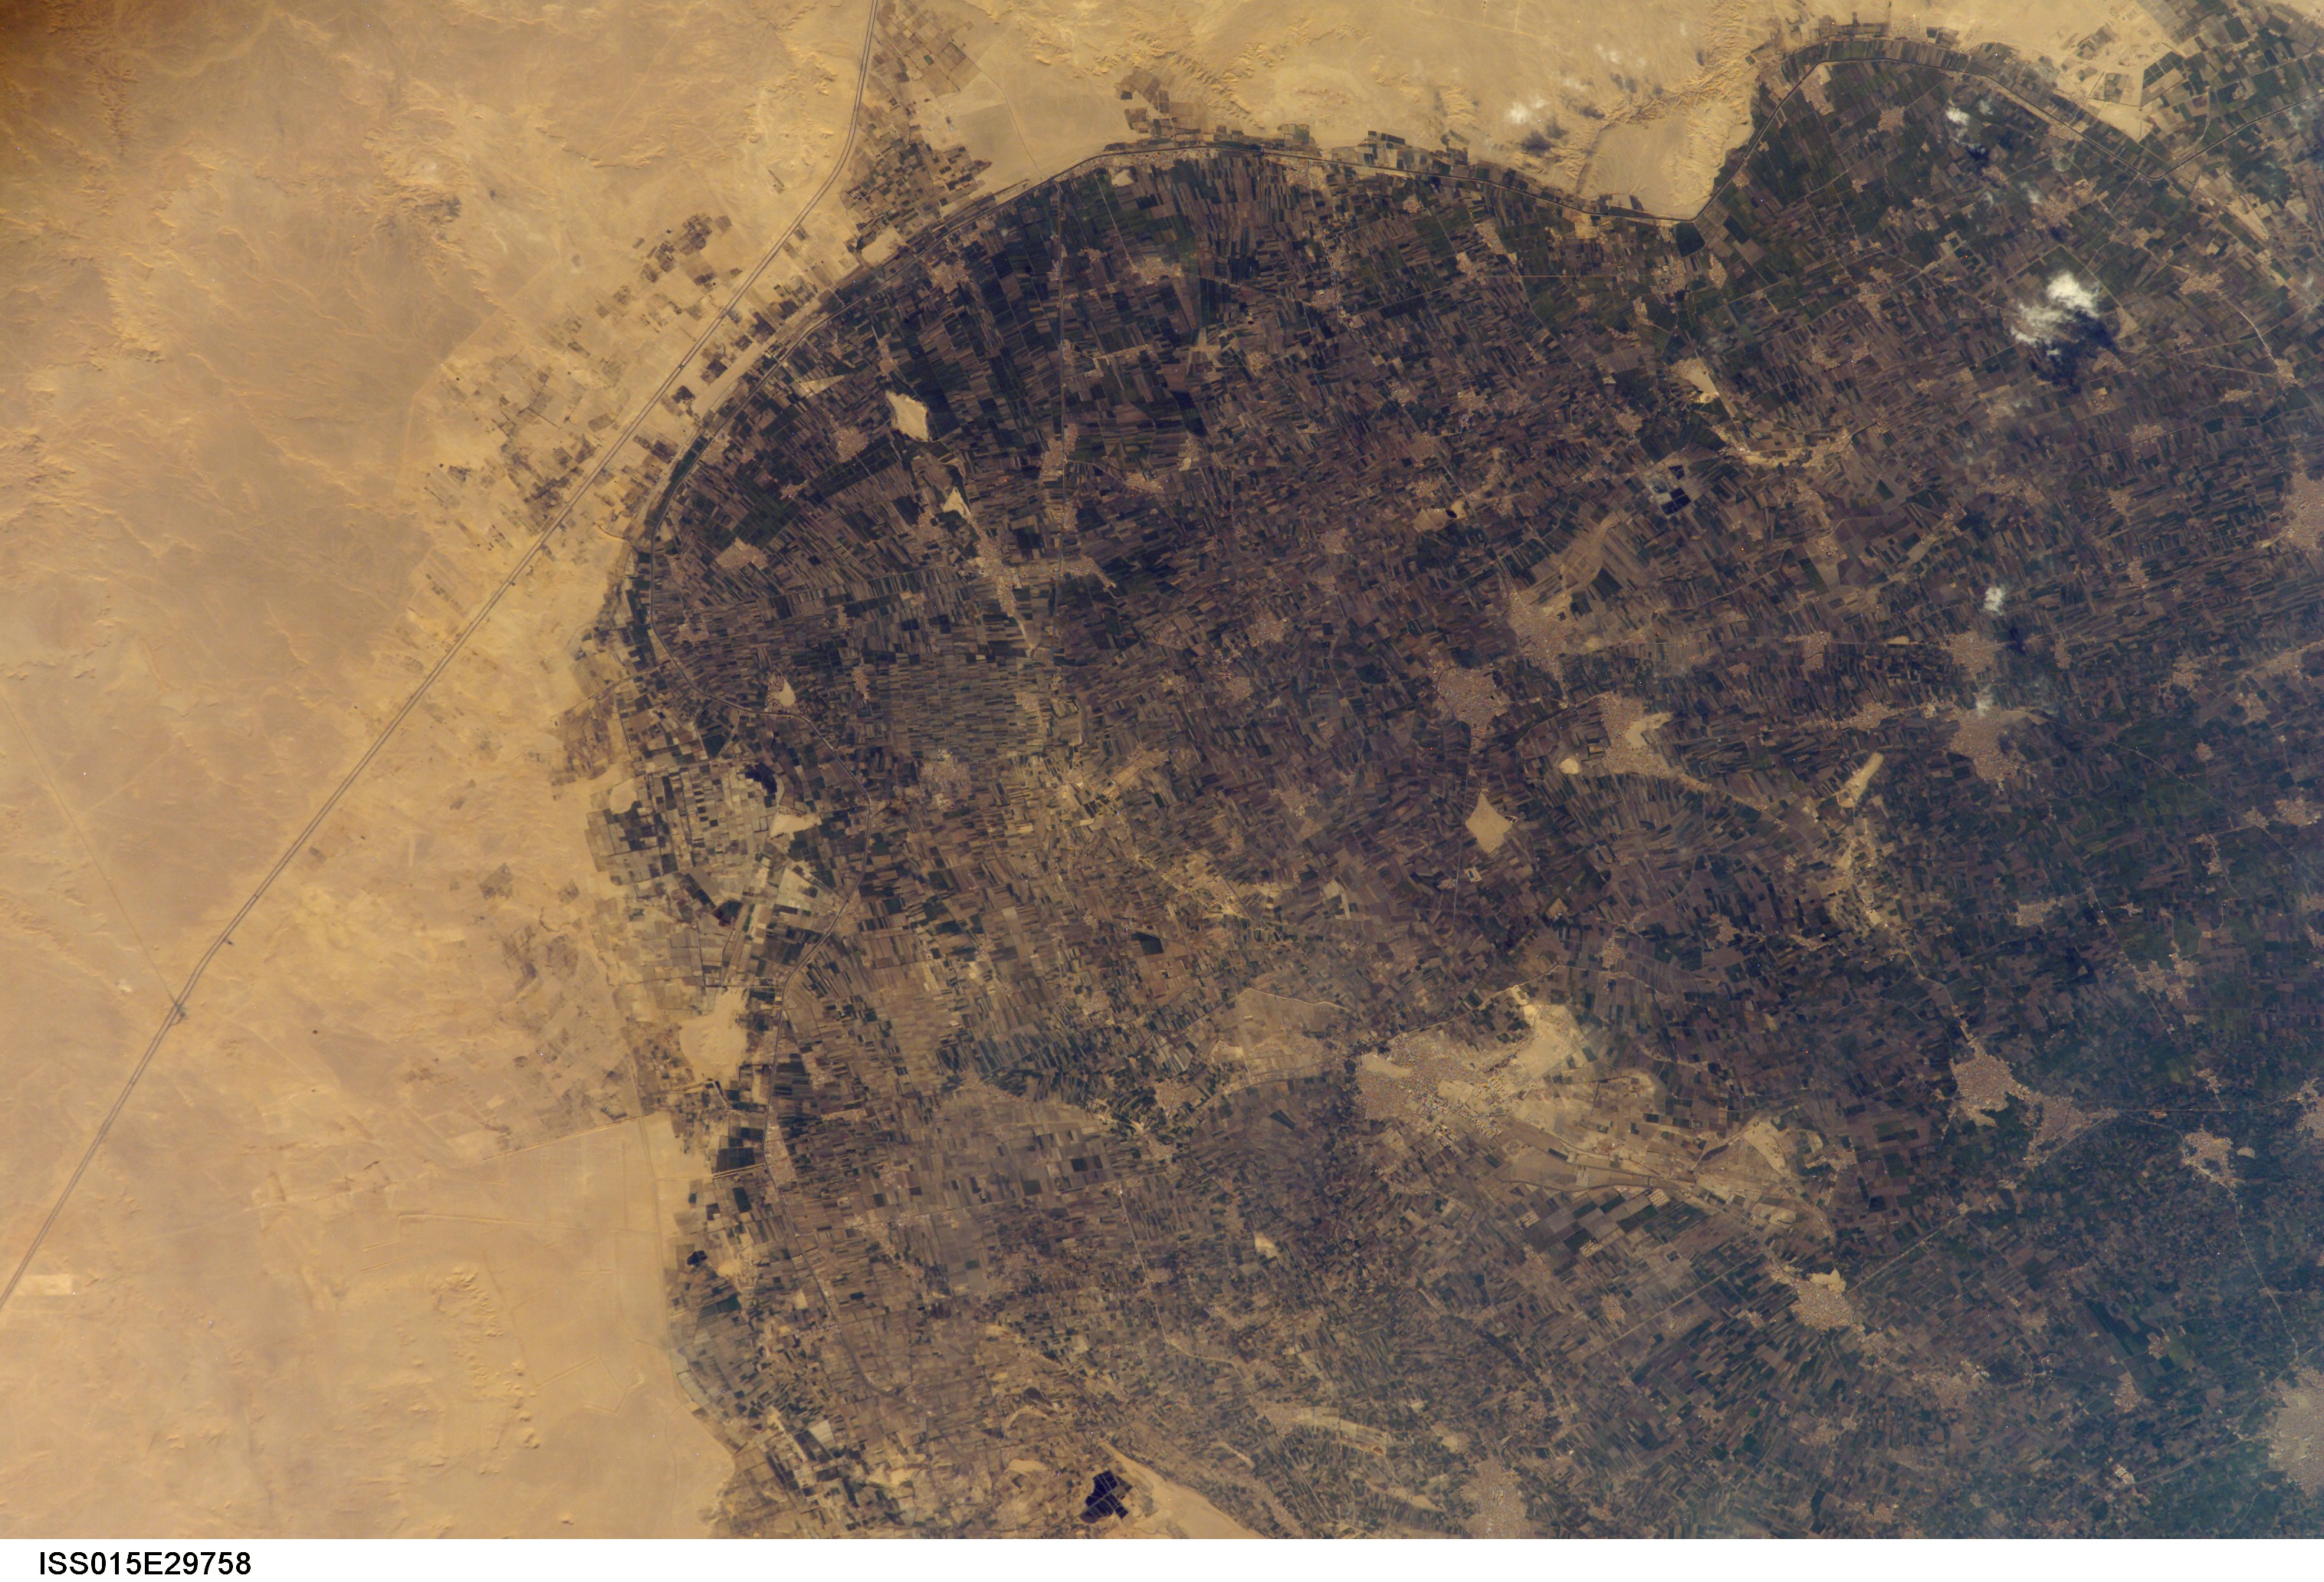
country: EGYPT
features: AGR., DES., KAWM EL HAMAM AREA
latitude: 29.5
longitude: 31.0
